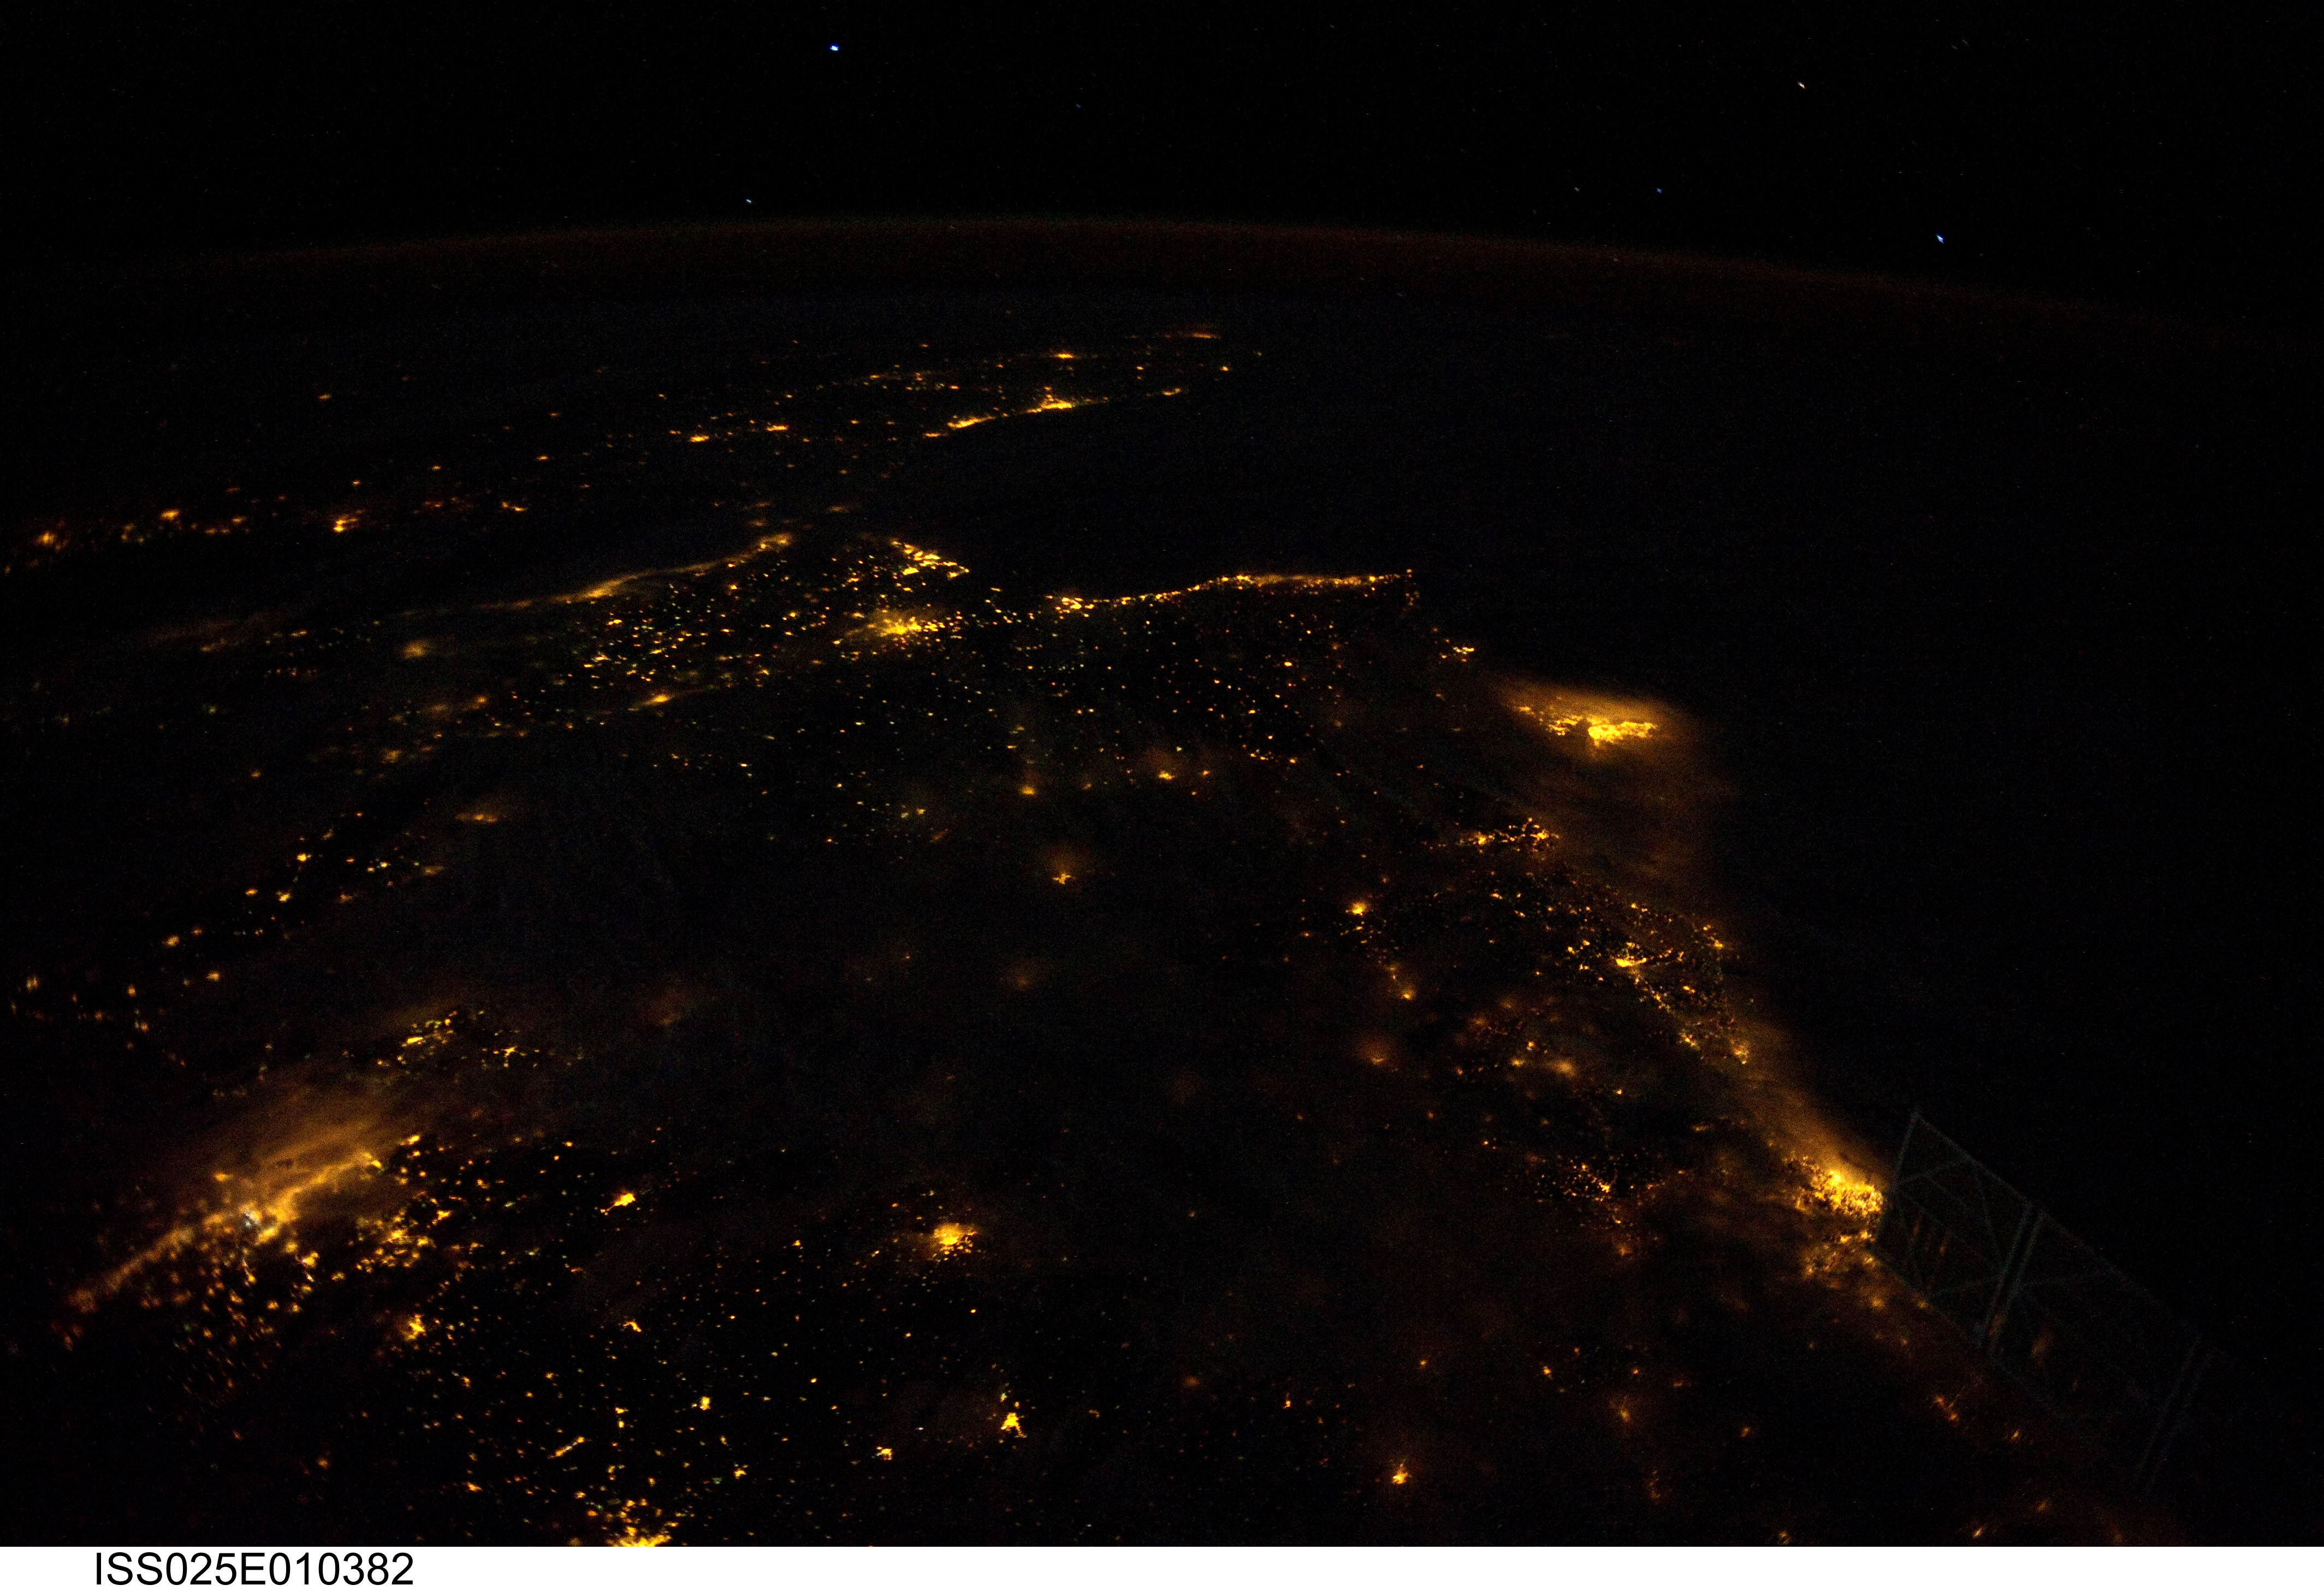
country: SPAIN
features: MADRID, OPORTO, LISBON, SEVILLE AT NIGHT
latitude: 38.5
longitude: -7.0
